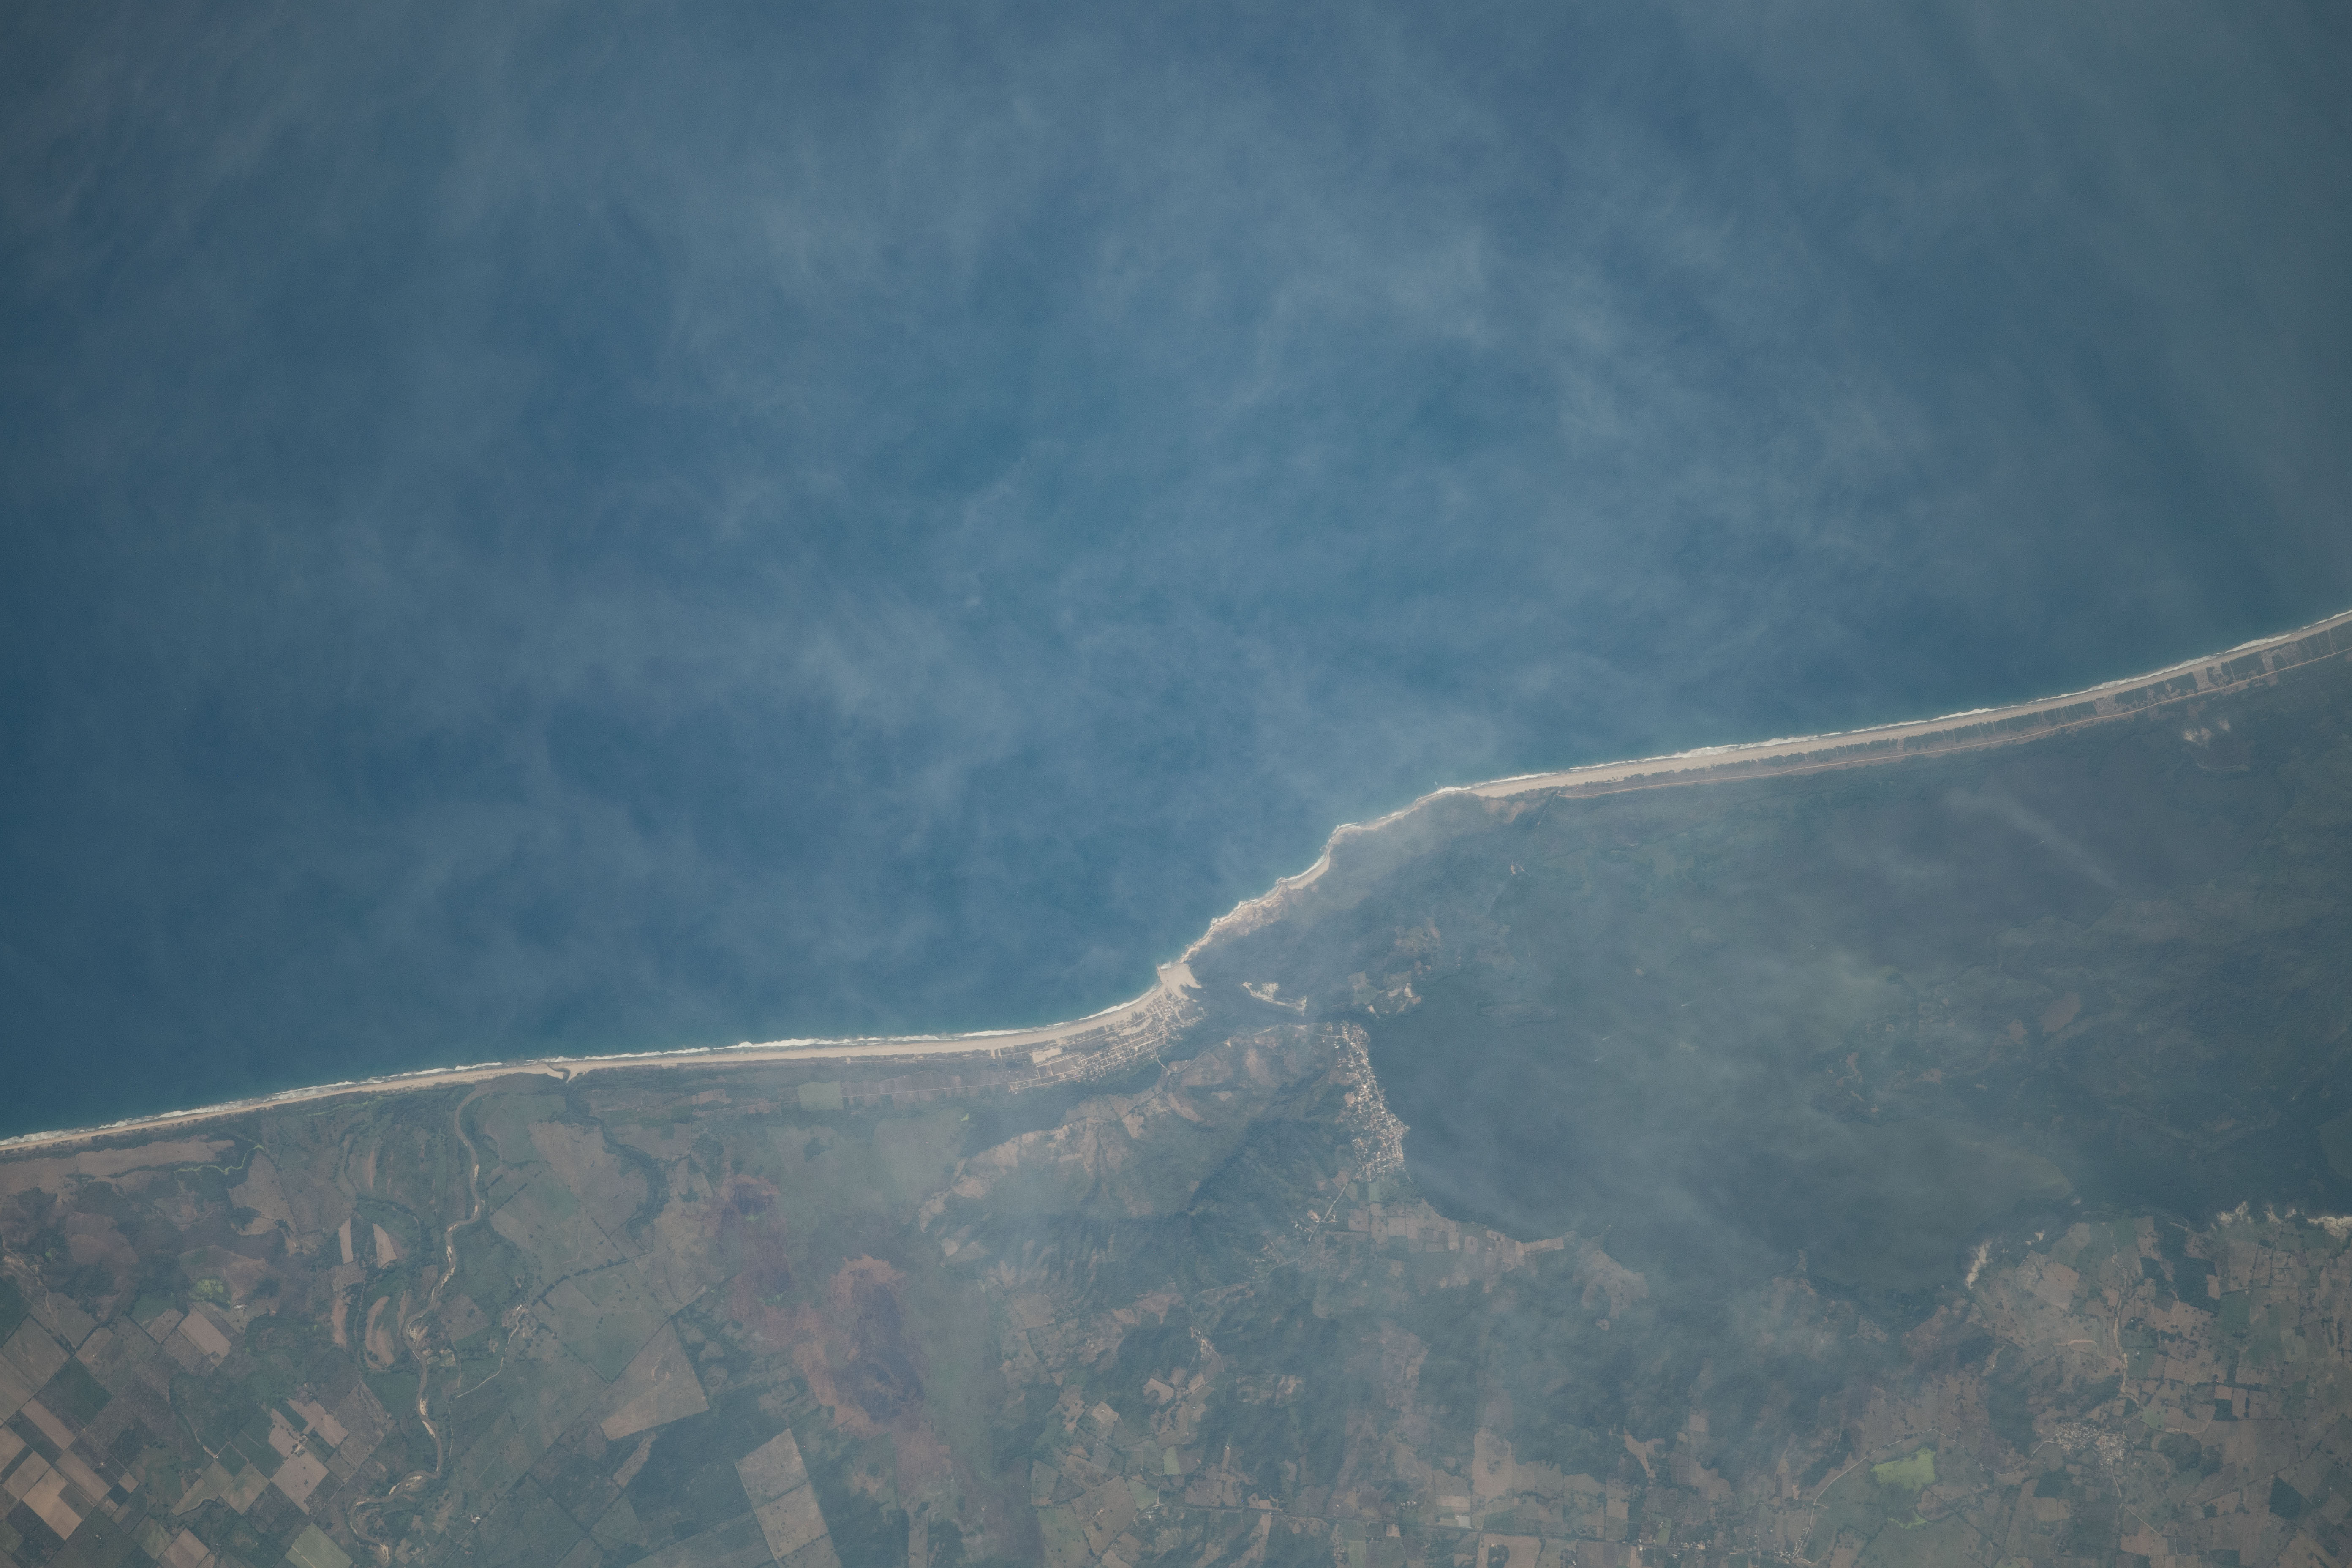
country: MEXICO
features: CERRO HERMOSO
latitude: 15.9
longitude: -97.5
